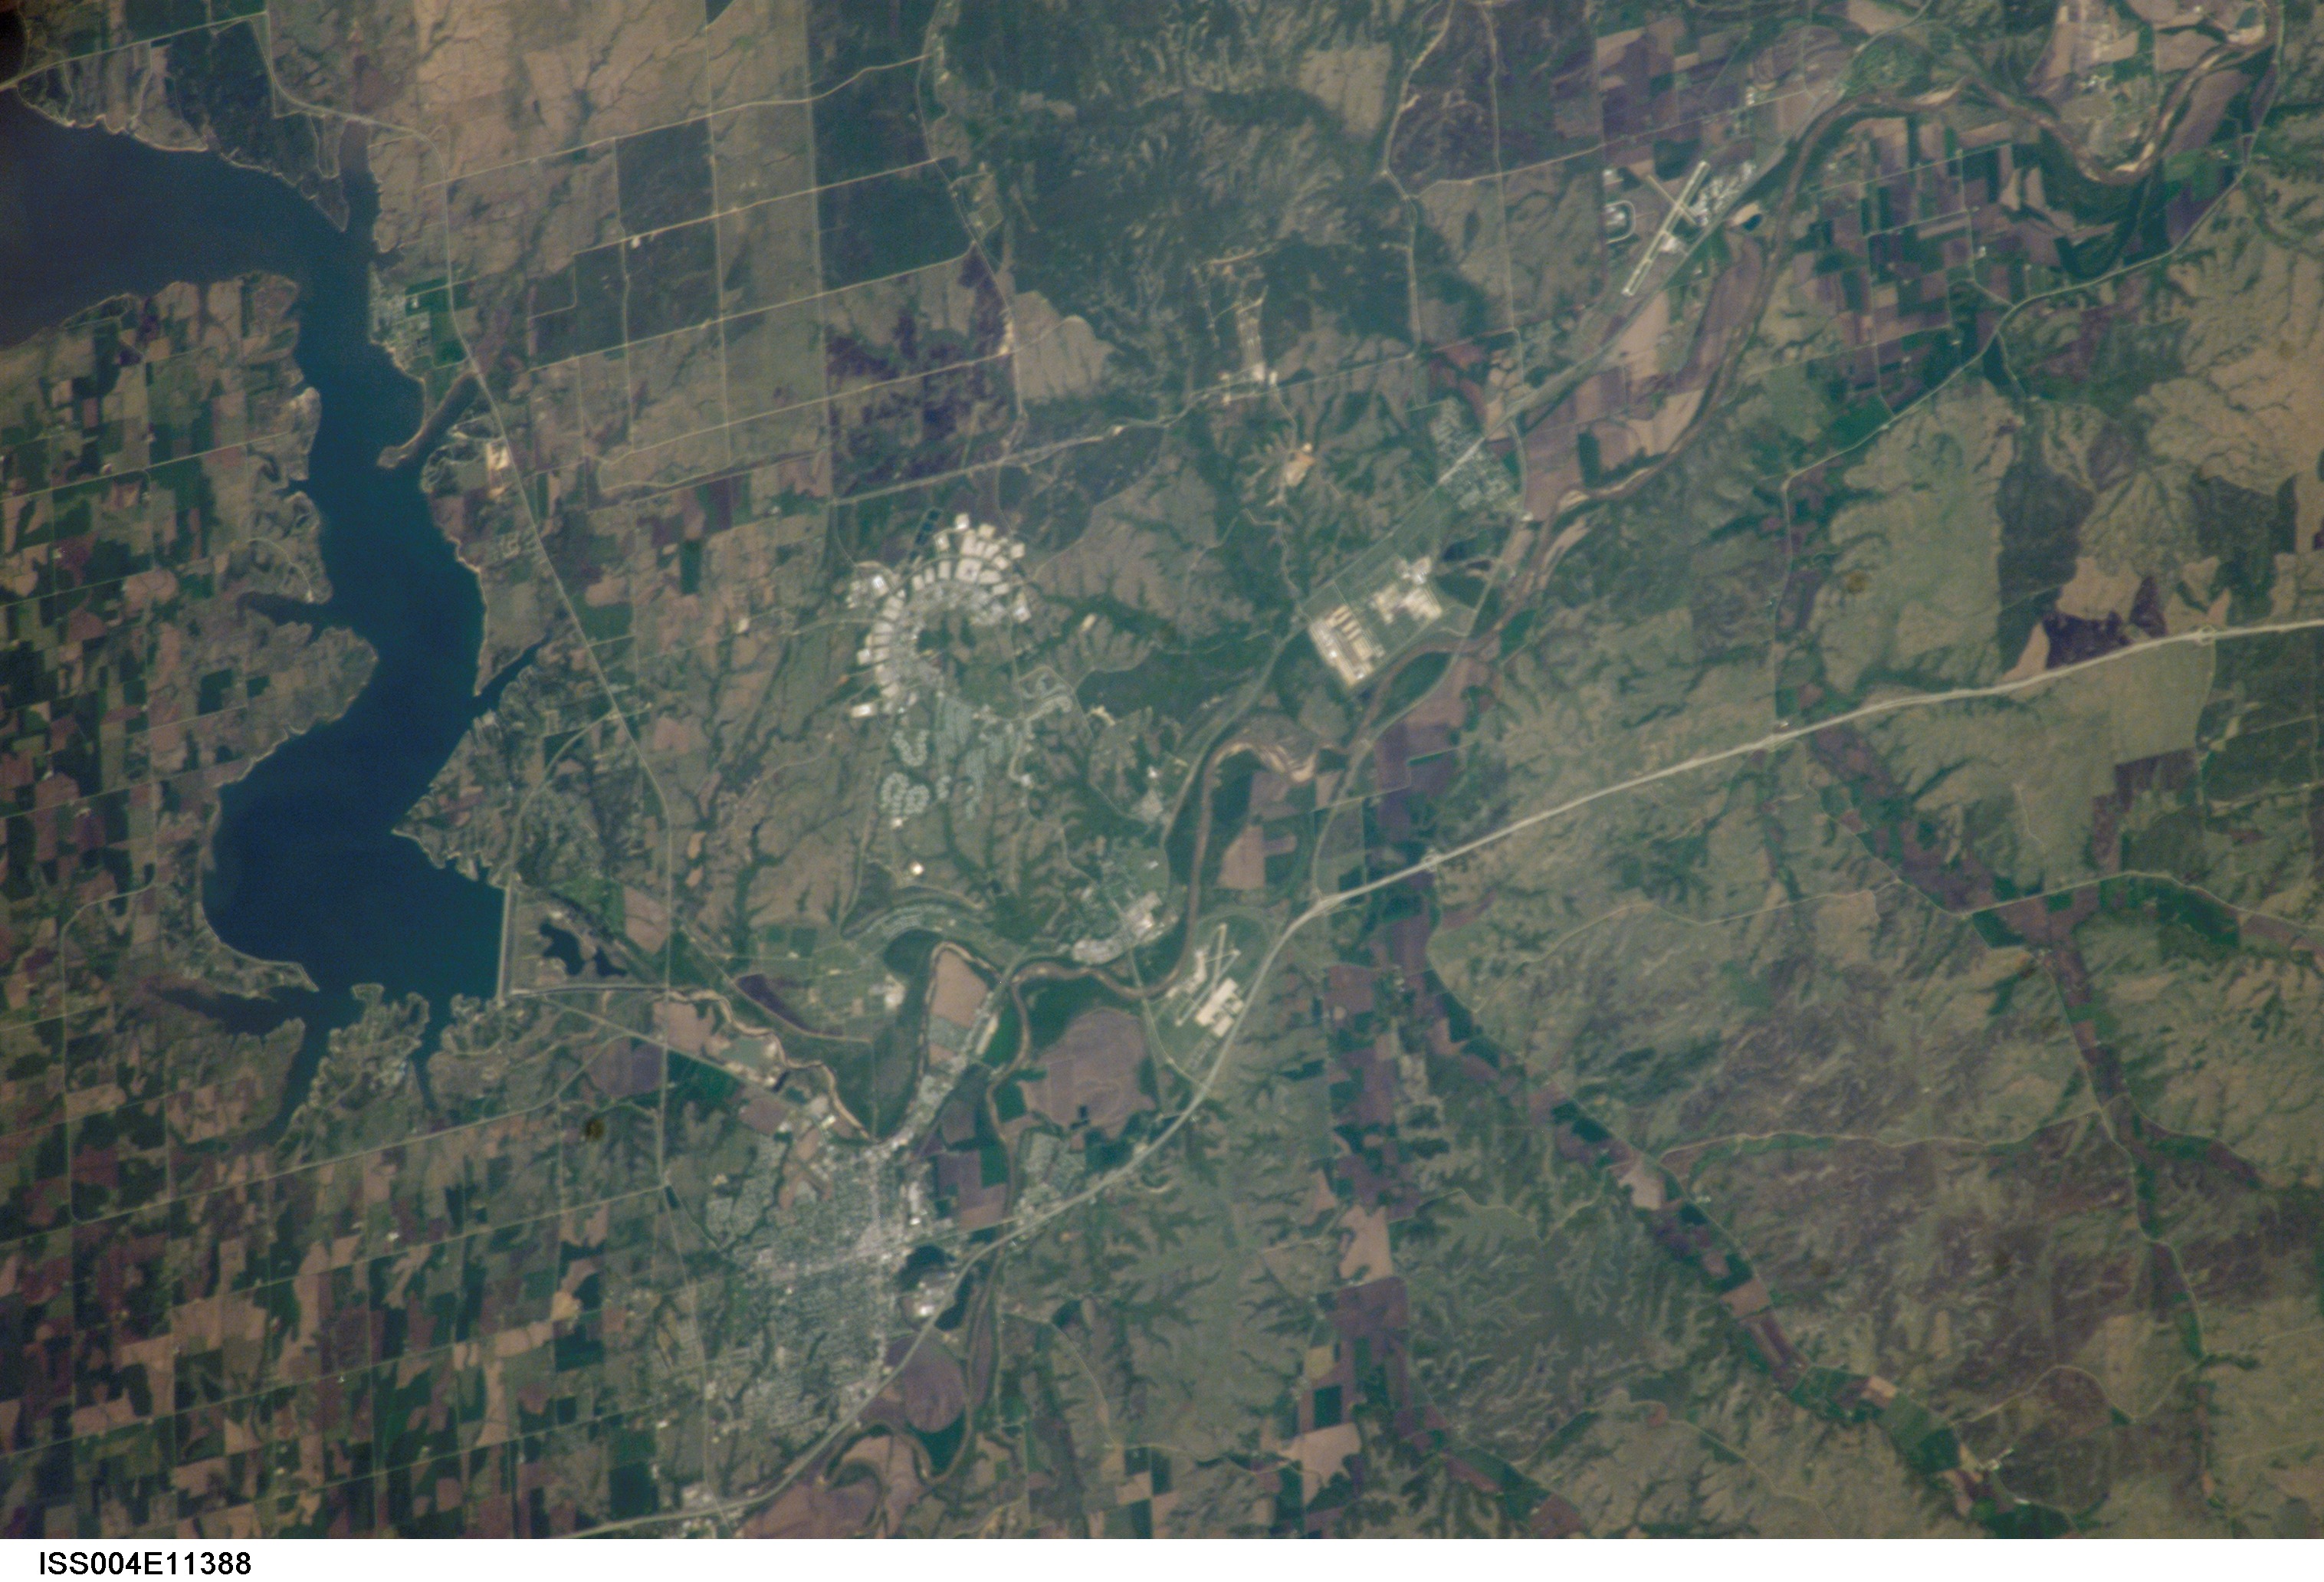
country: USA-KANSAS
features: FORT RILEY, RES., DAM, AGR
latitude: 39.0
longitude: -97.0
